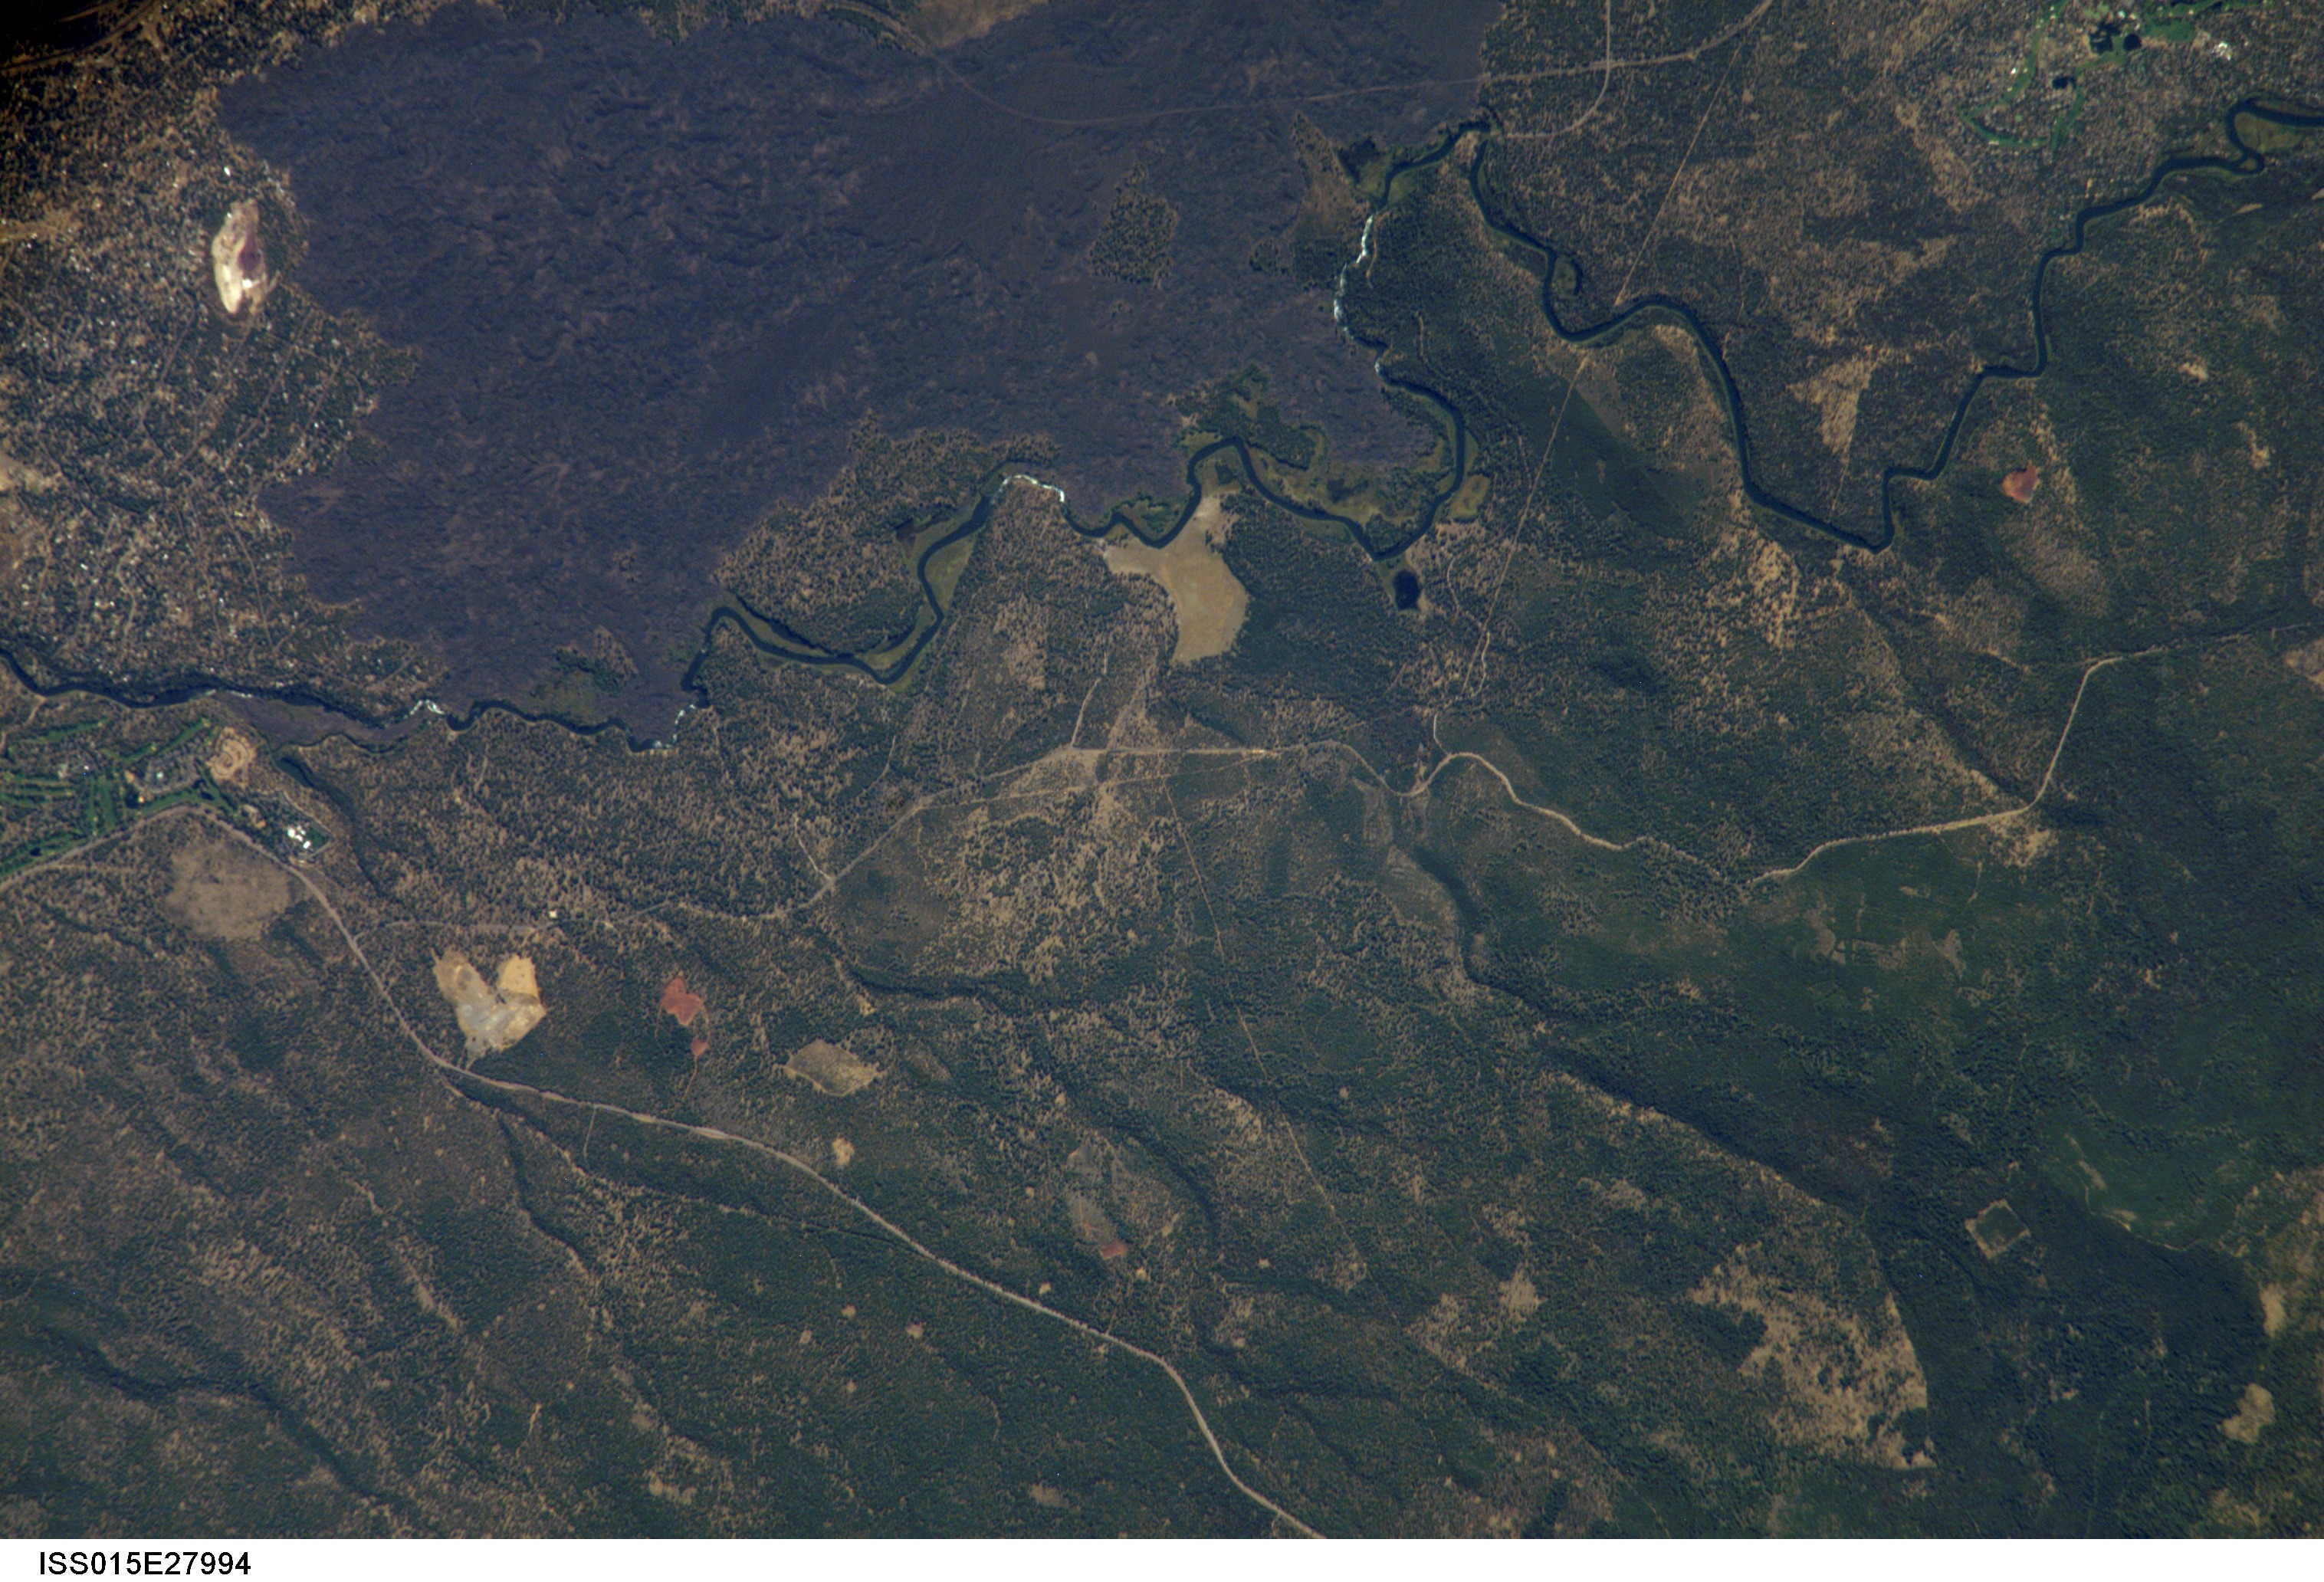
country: USA-OREGON
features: DESCHUTES R., FOR., AGR., LAVA
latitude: 44.0
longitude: -121.4
